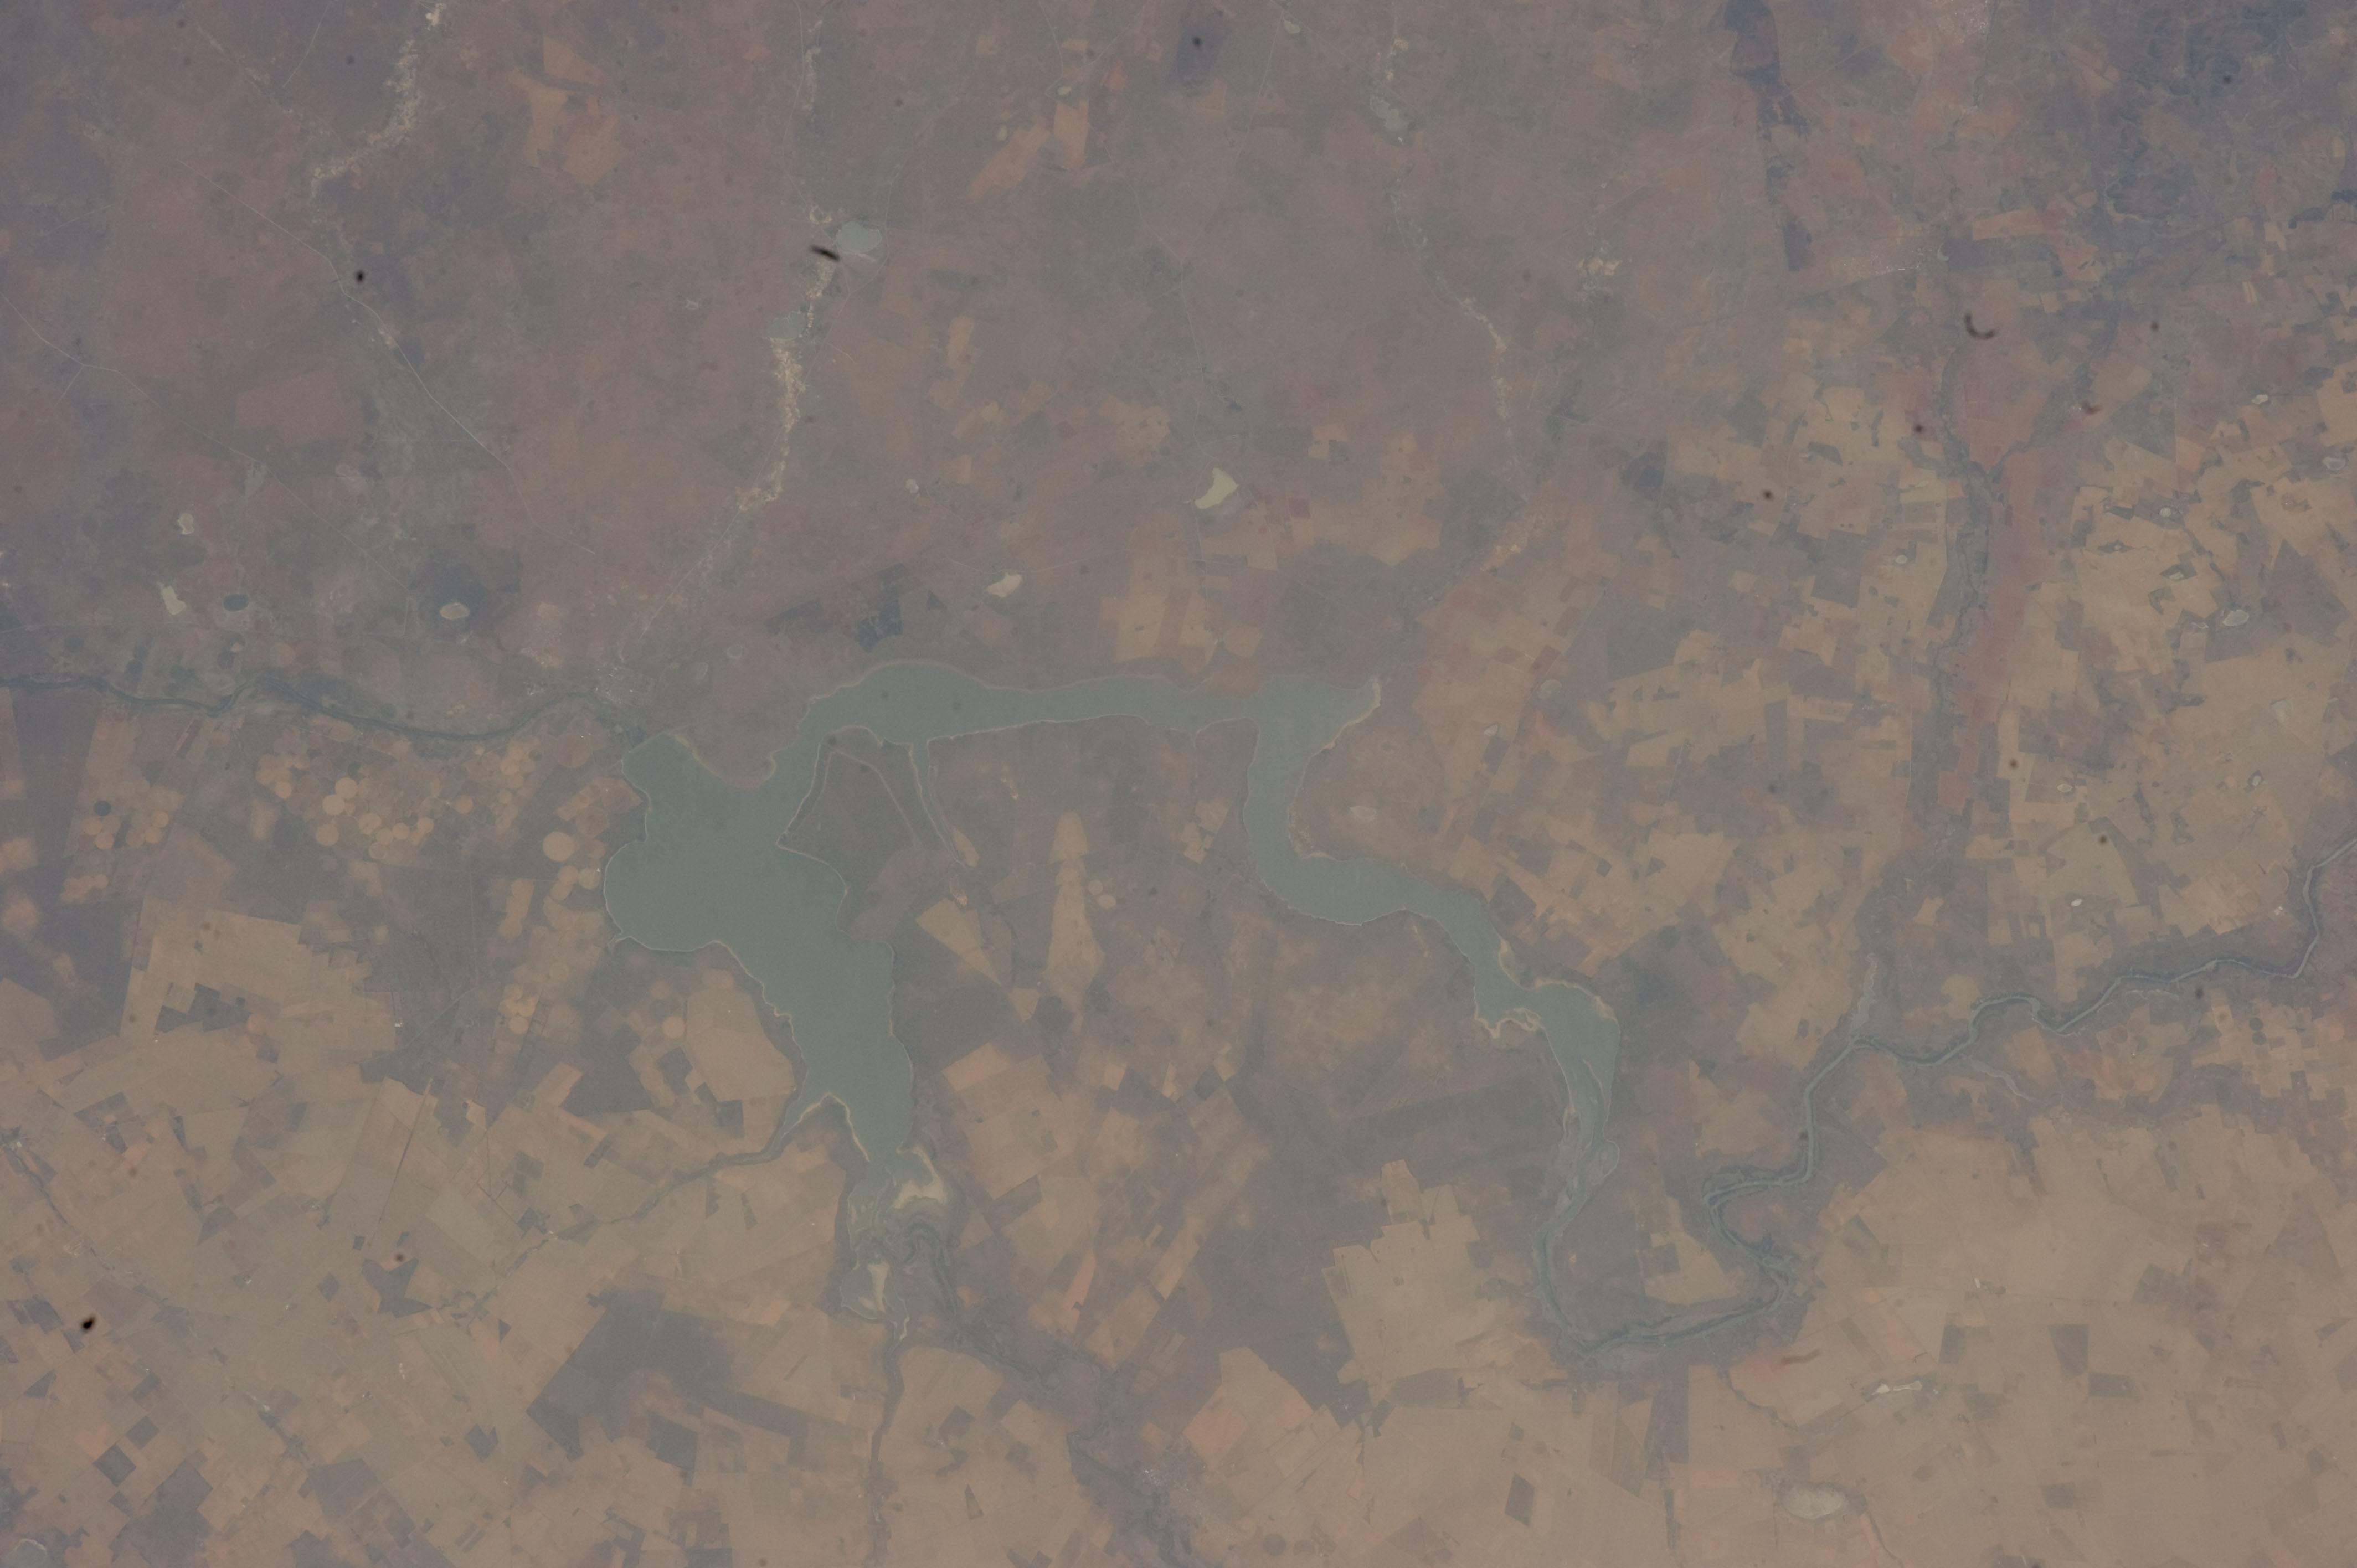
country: REPUBLIC SOUTH AFRICA
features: BLOEMHOF RES., AGR.
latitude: -27.6
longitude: 25.9
